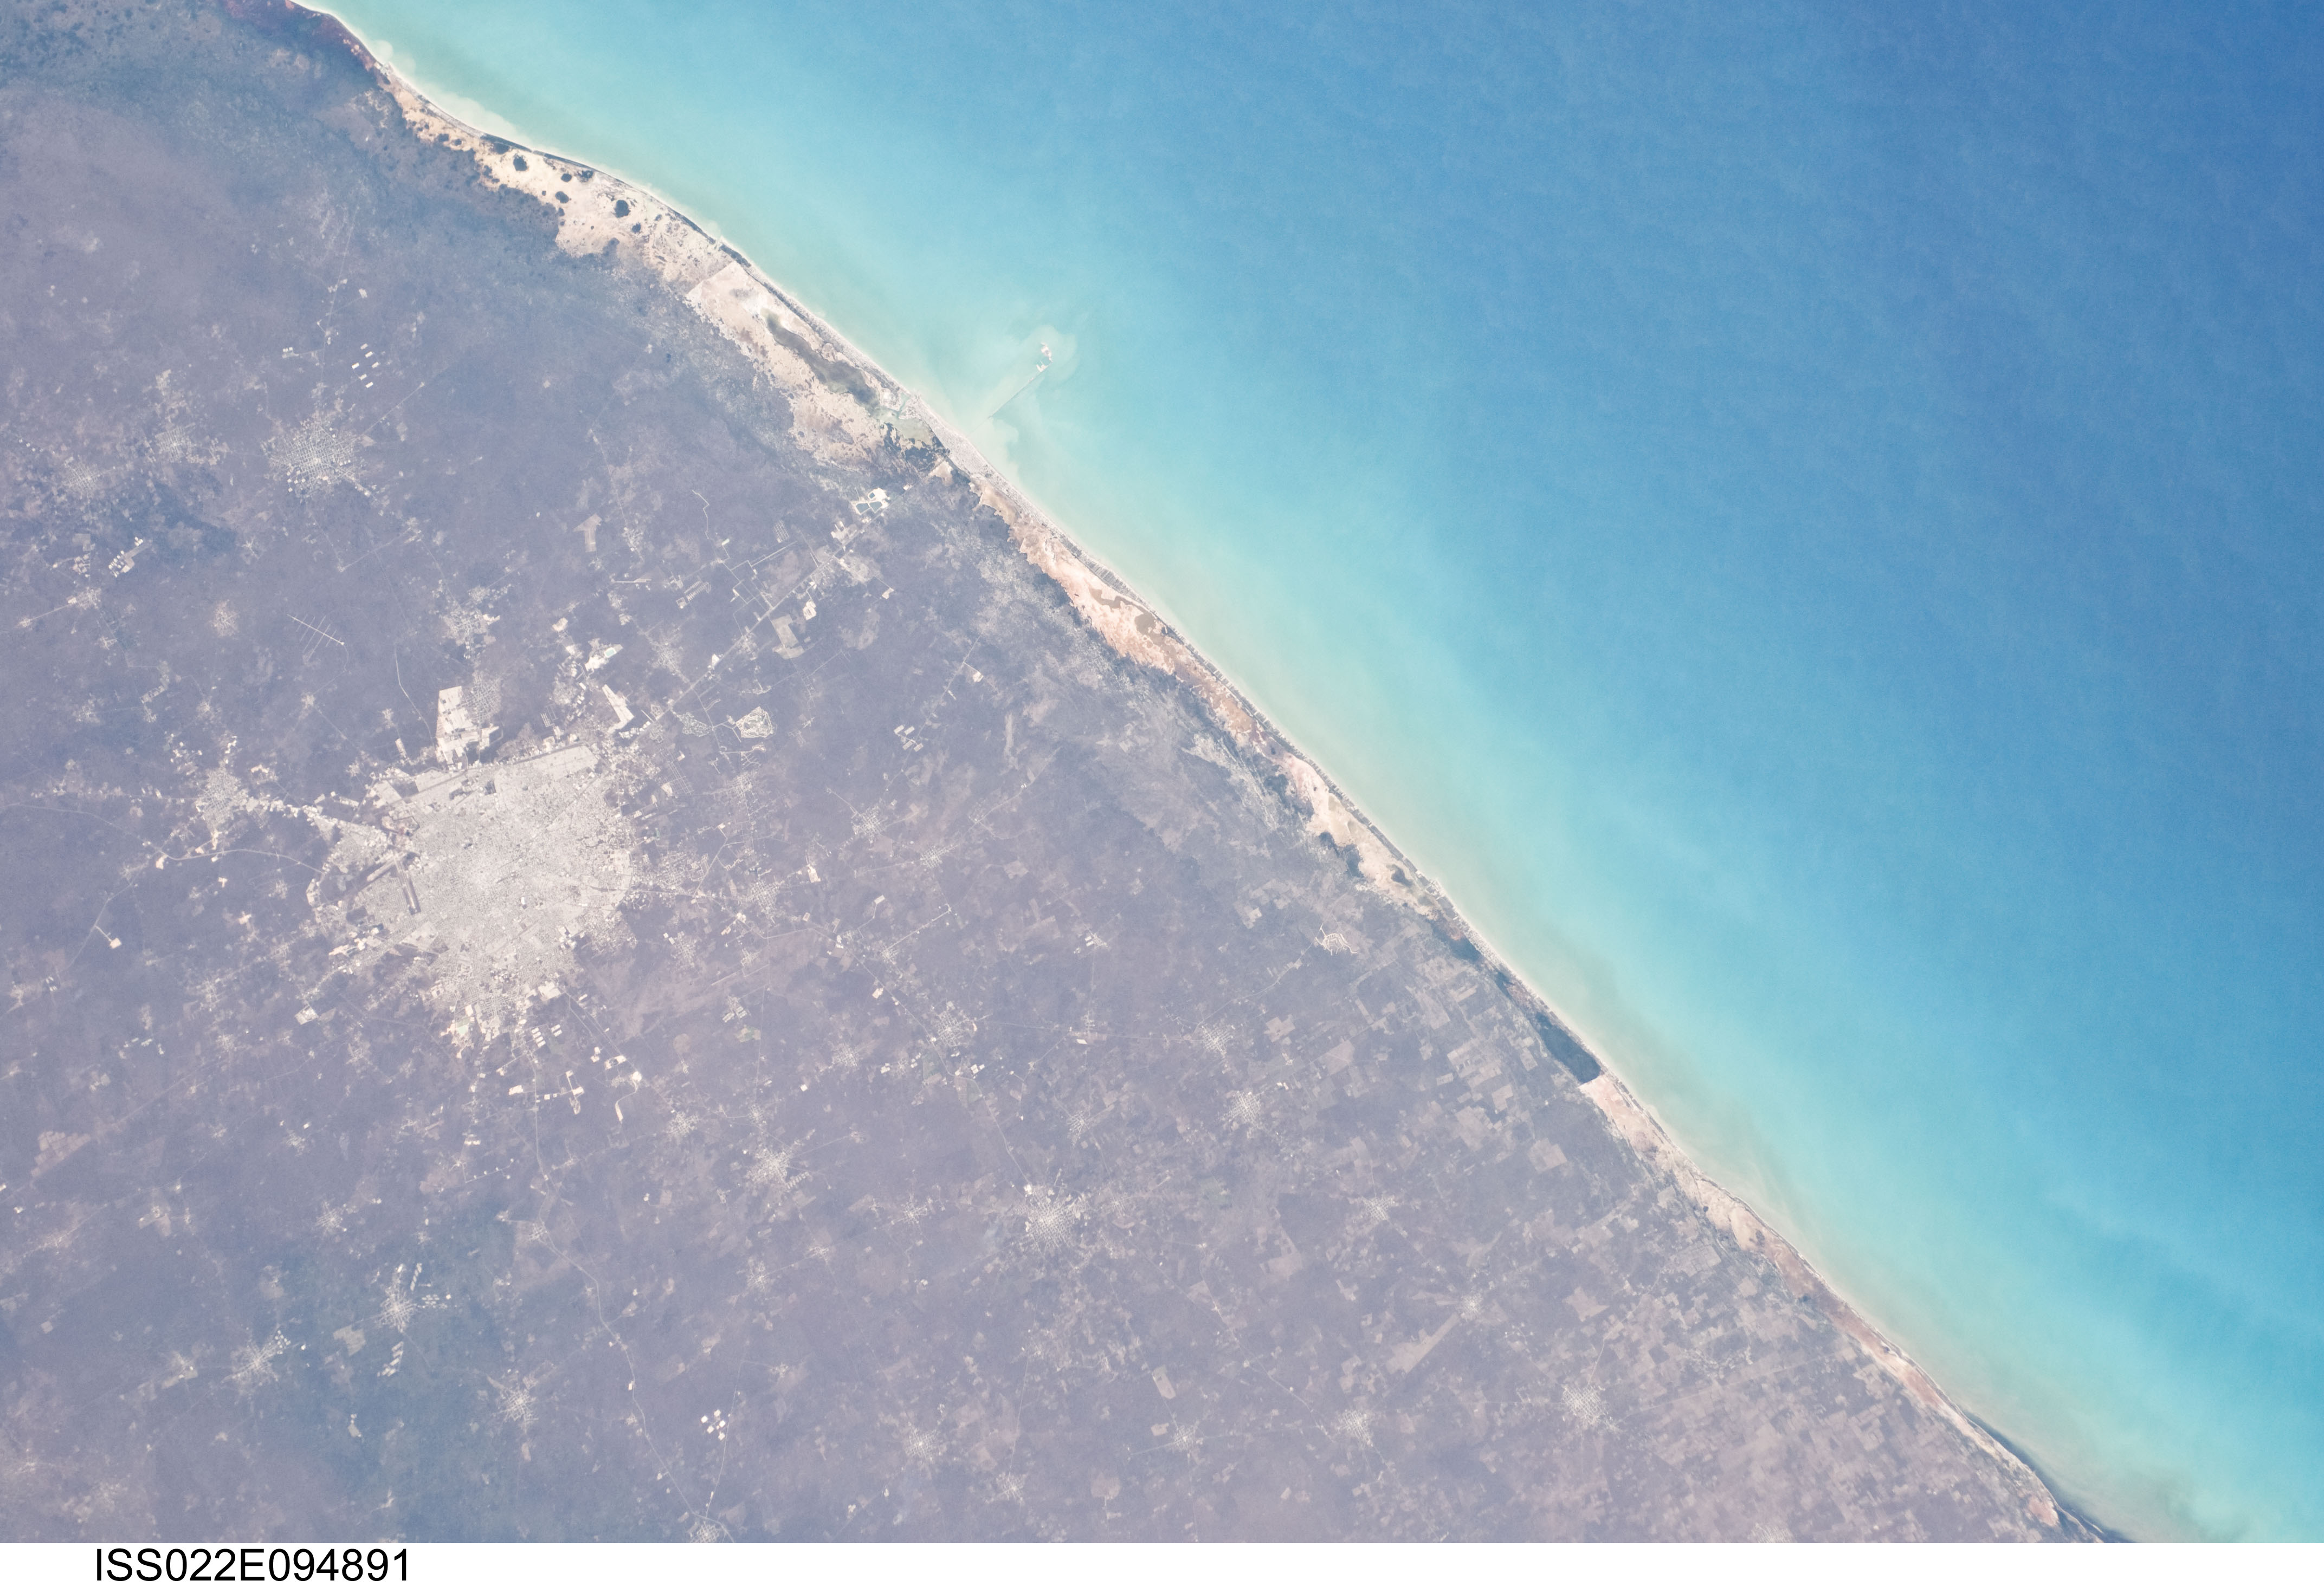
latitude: 21.0
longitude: -89.5
